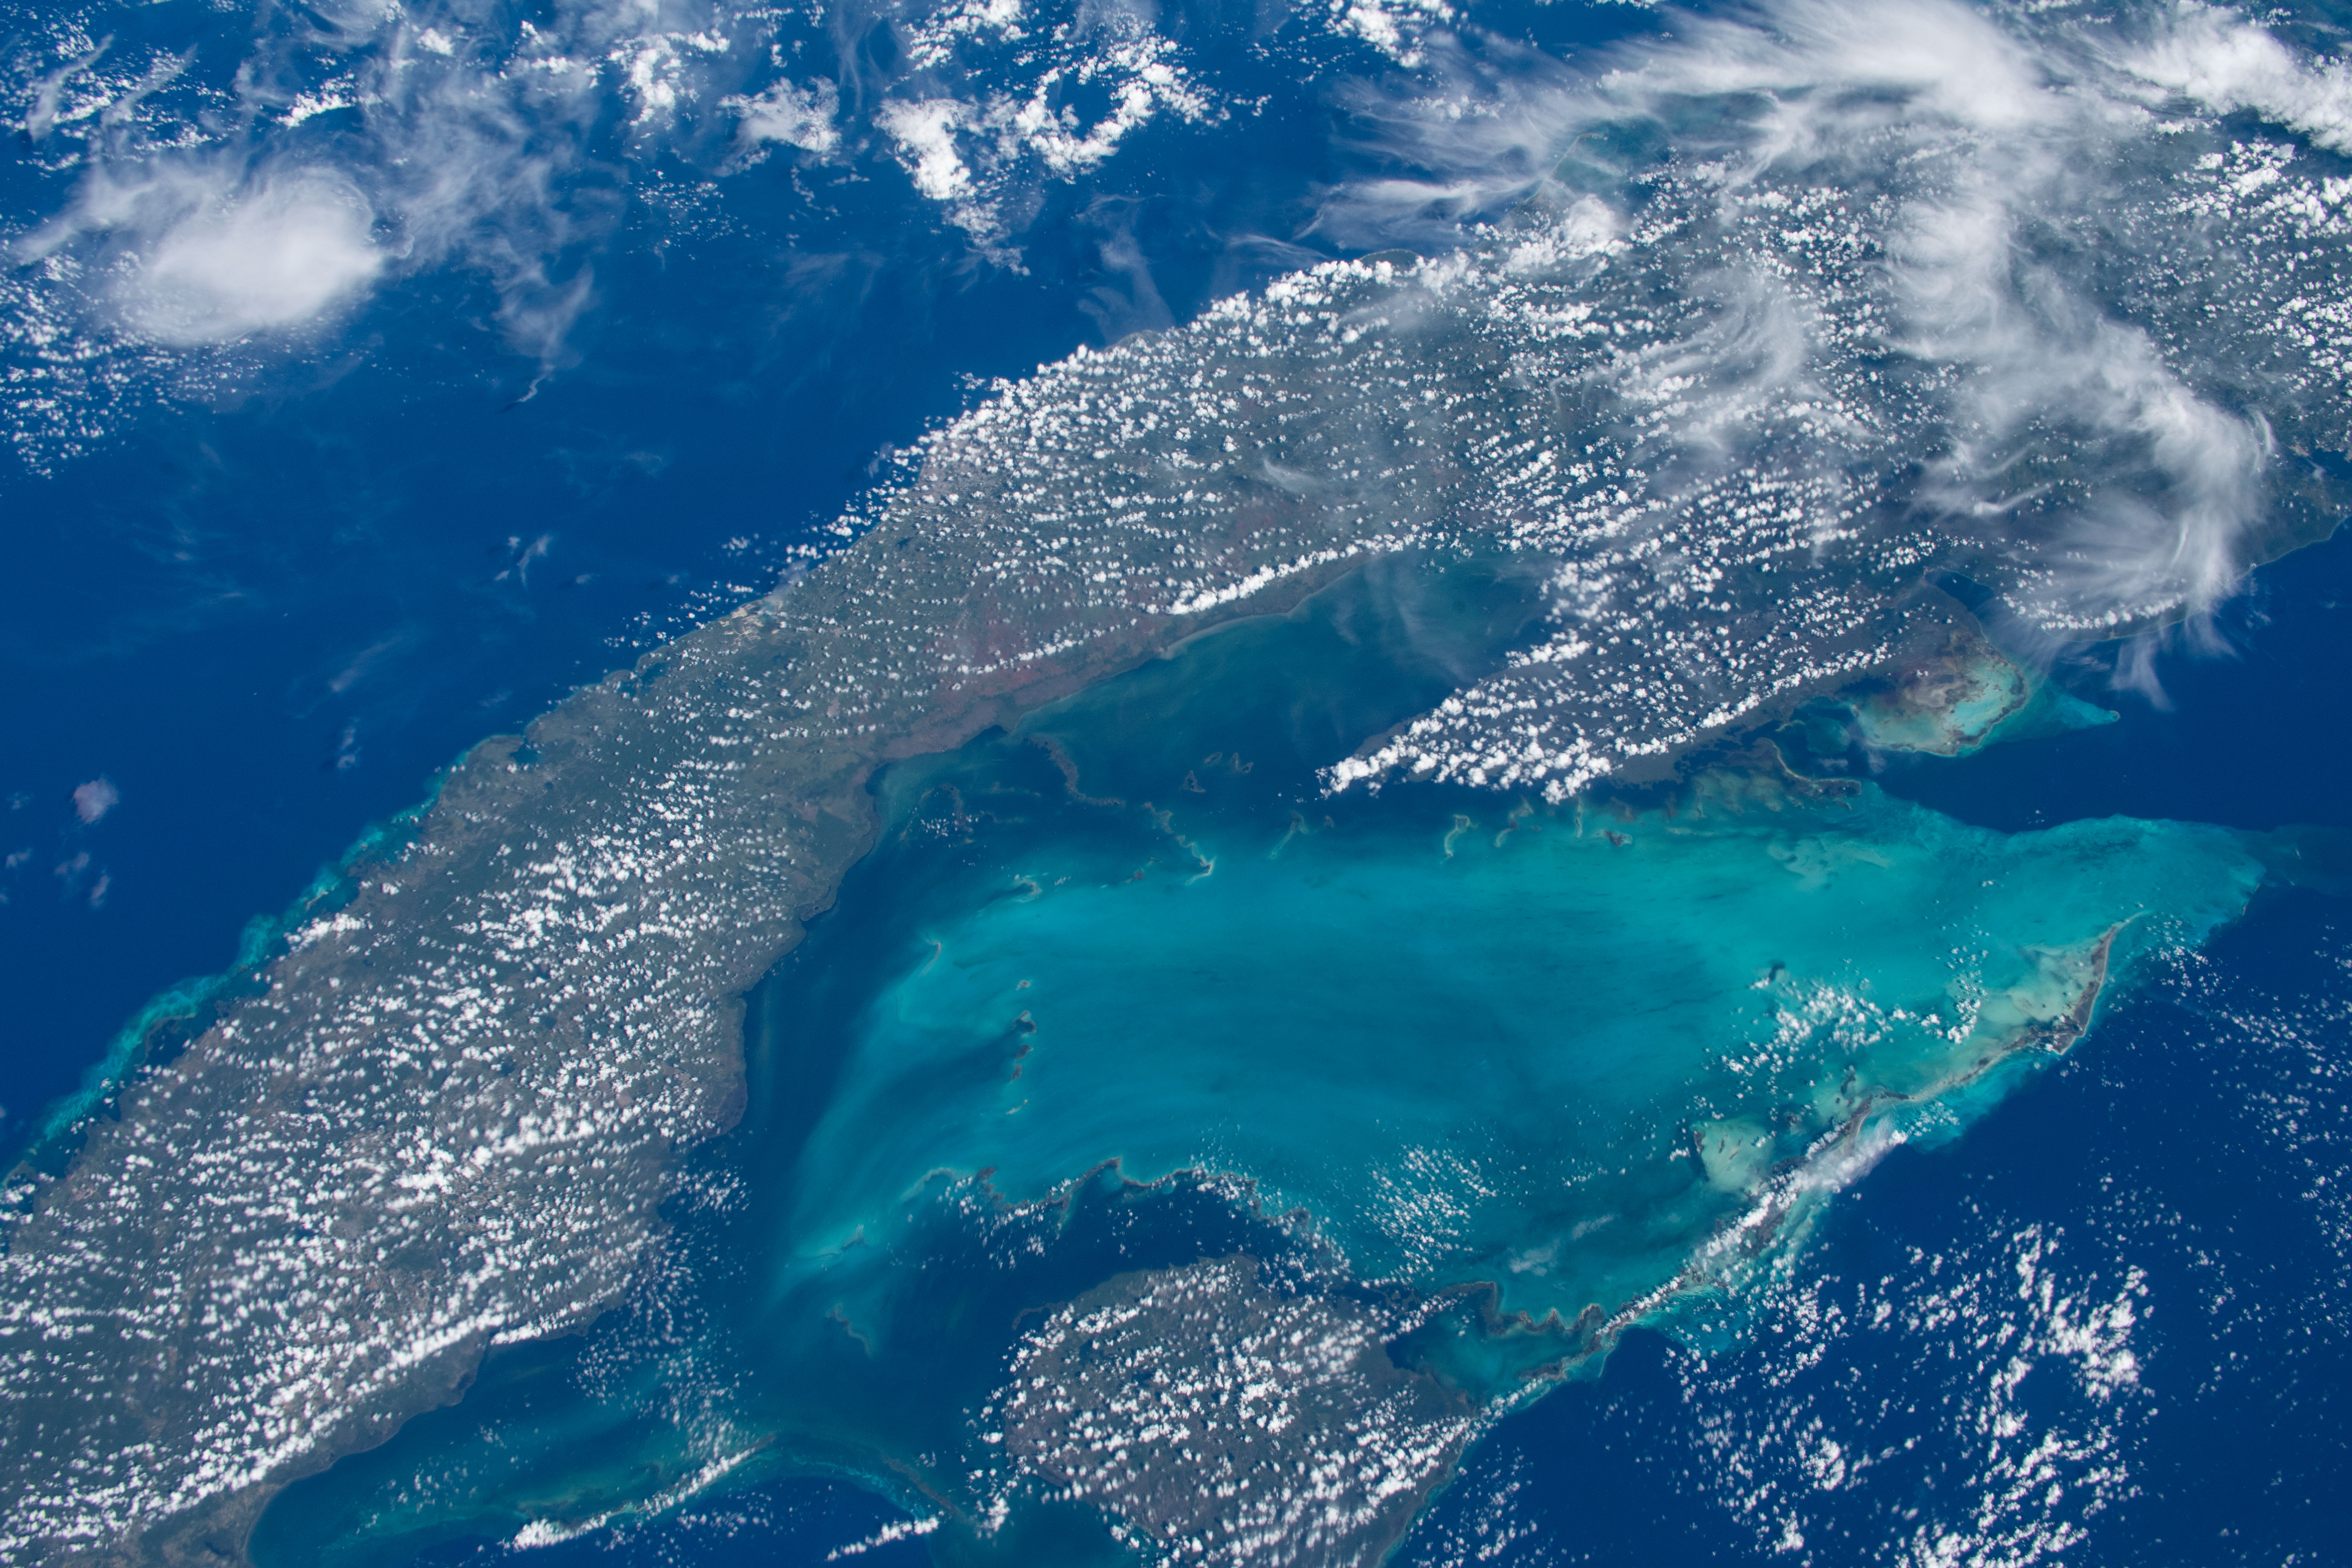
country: CUBA
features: CUBA, GULF OF BATABANO, ISLA DE LA JUVENTUD
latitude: 22.5
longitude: -82.0
